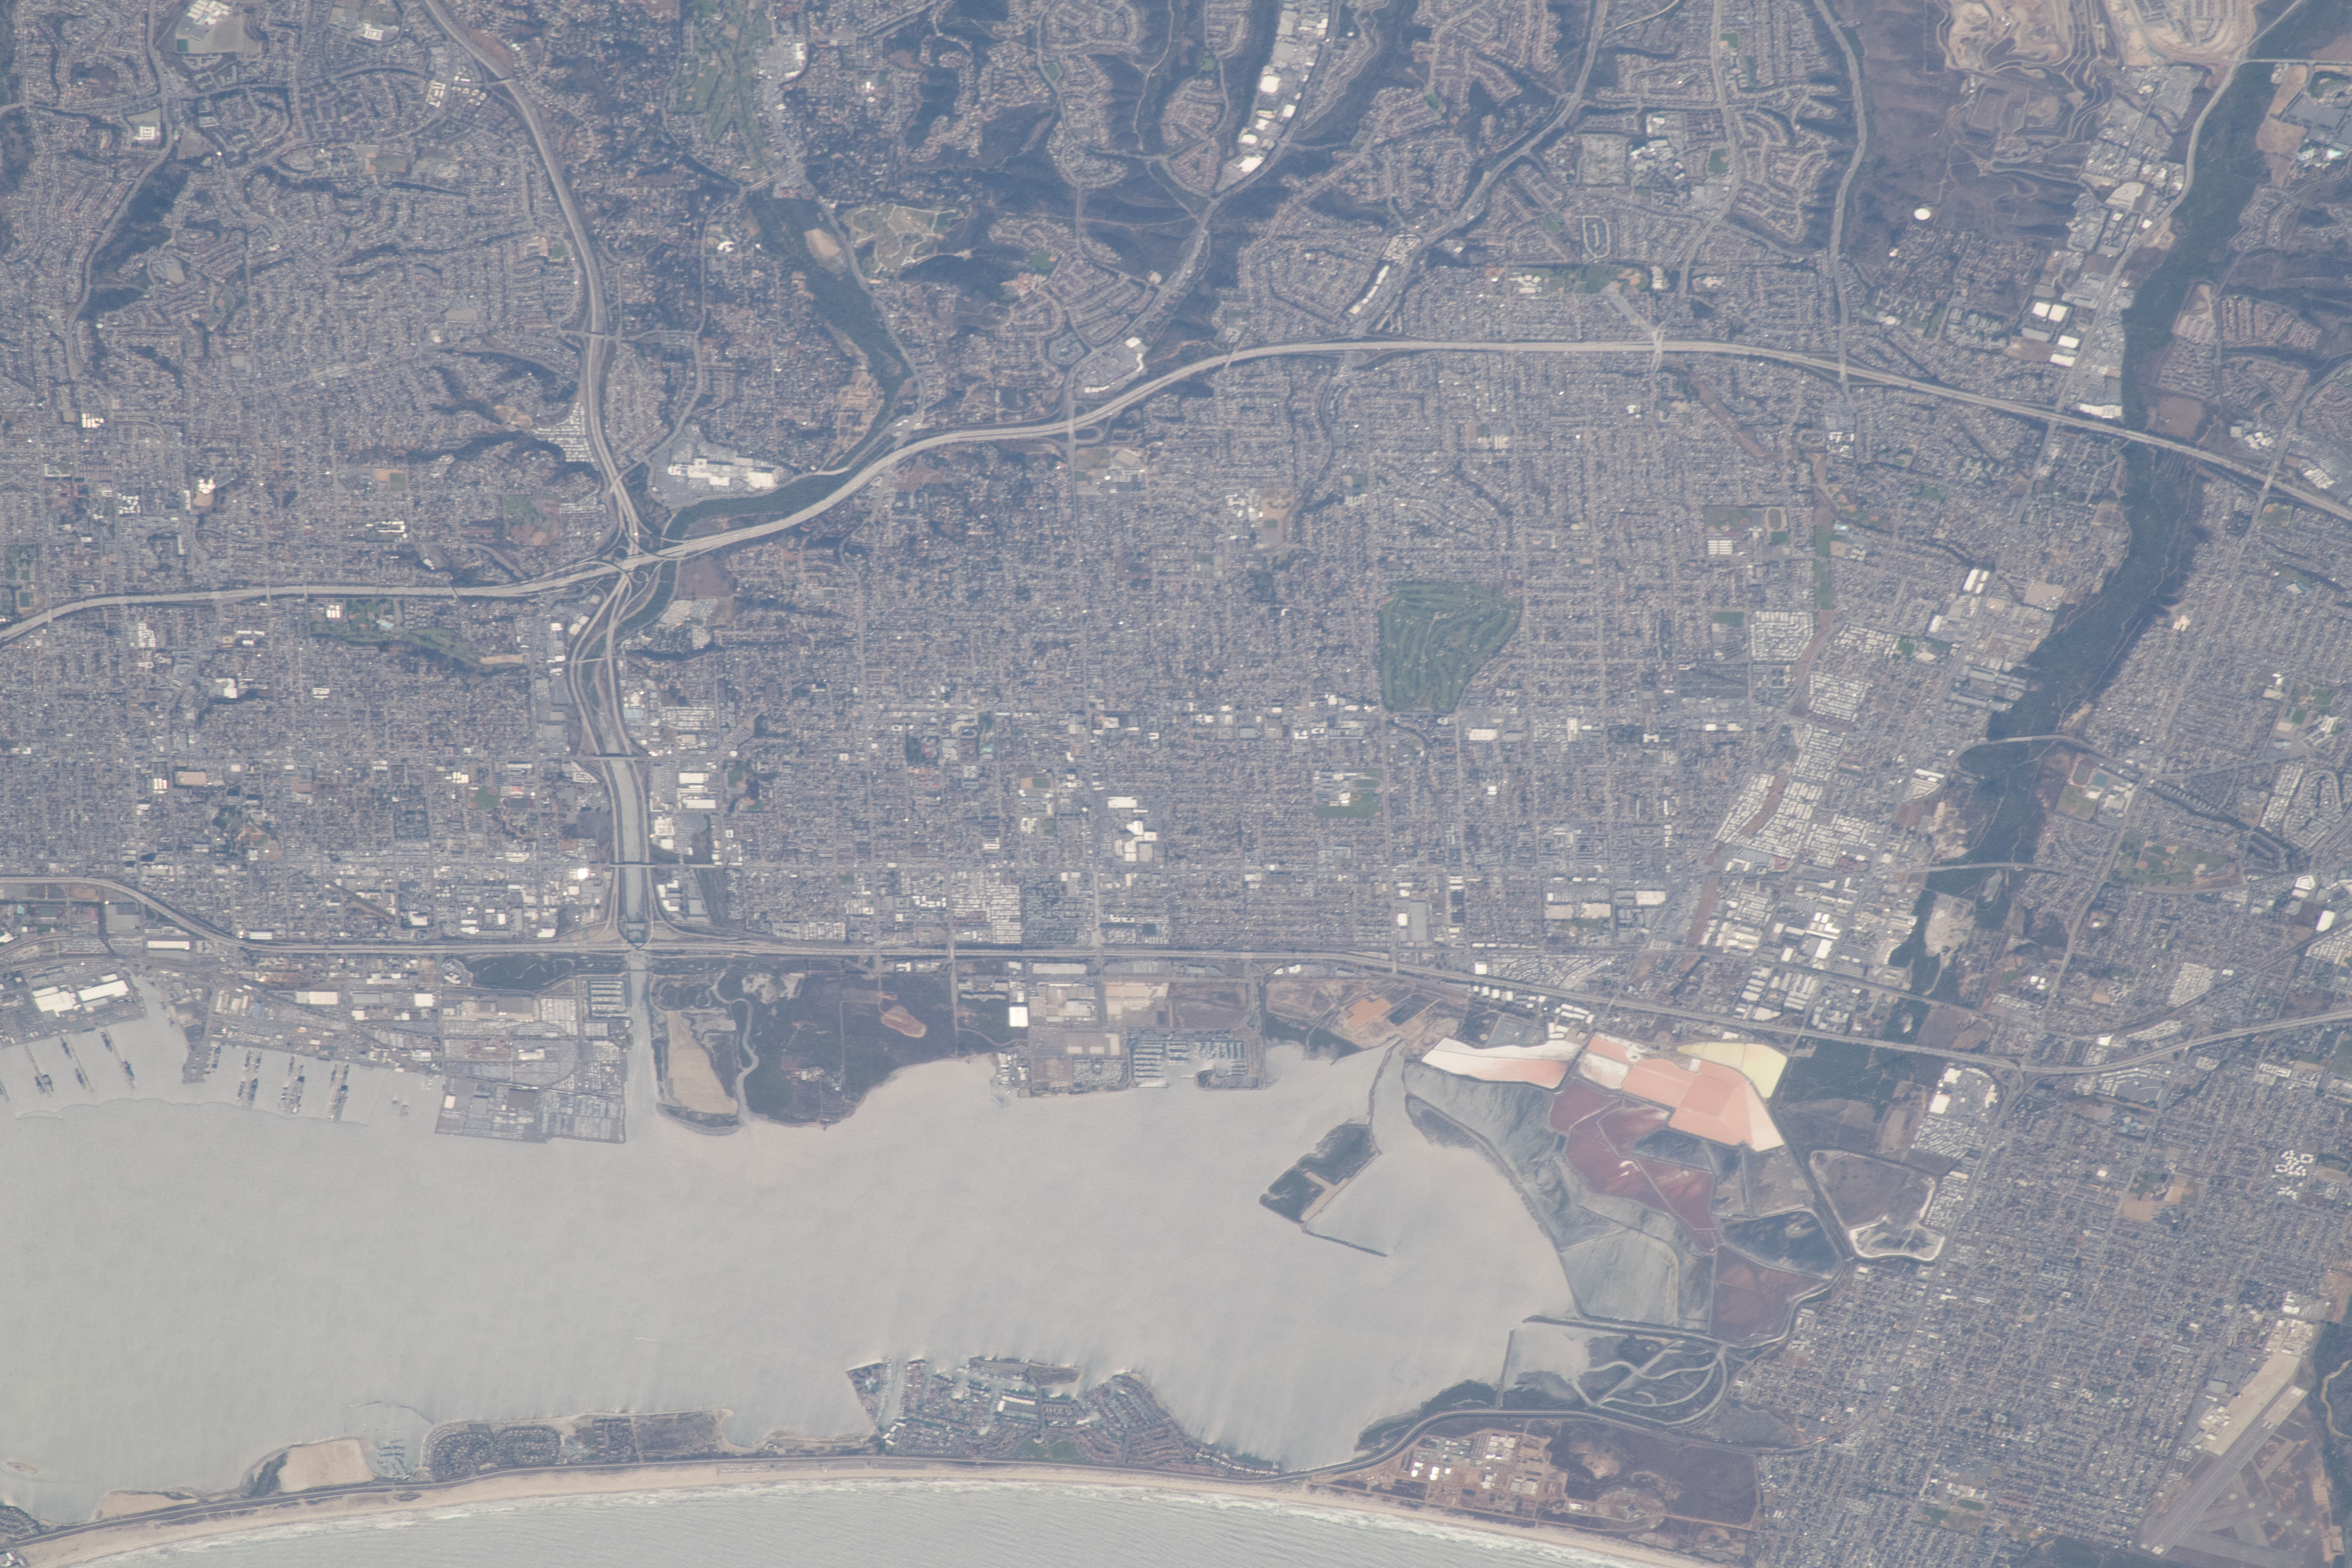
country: USA-CALIFORNIA
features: CHULA VISTA CITY, IMPERIAL BEACH SAN DIEGO BAY, AQUATICA SAN DIEGO
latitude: 32.6
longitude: -117.1
